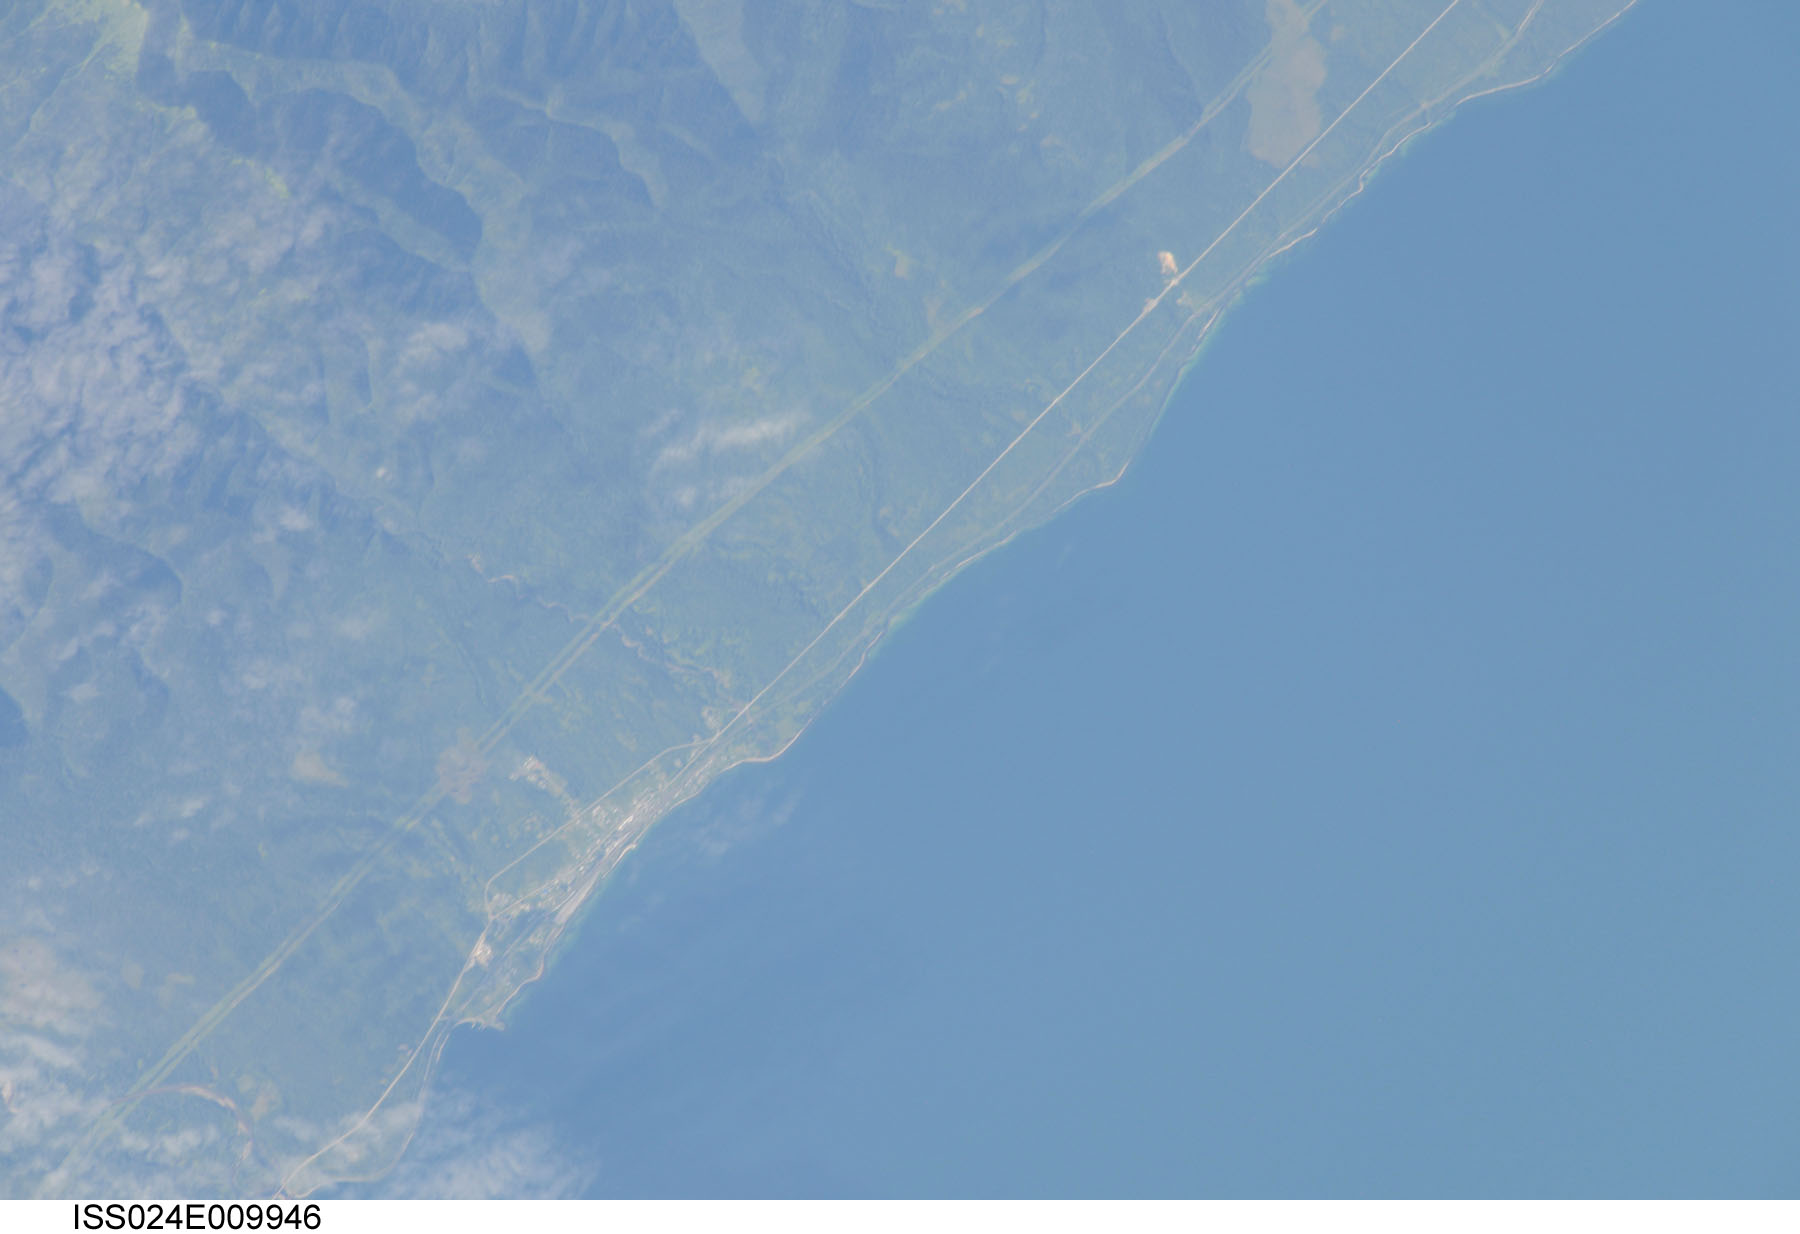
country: RUSSIAN FEDERATION
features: SHORELINE,HAZE,SW. LAKE BAIKAL,TANKHOY
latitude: 51.5
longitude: 105.1
